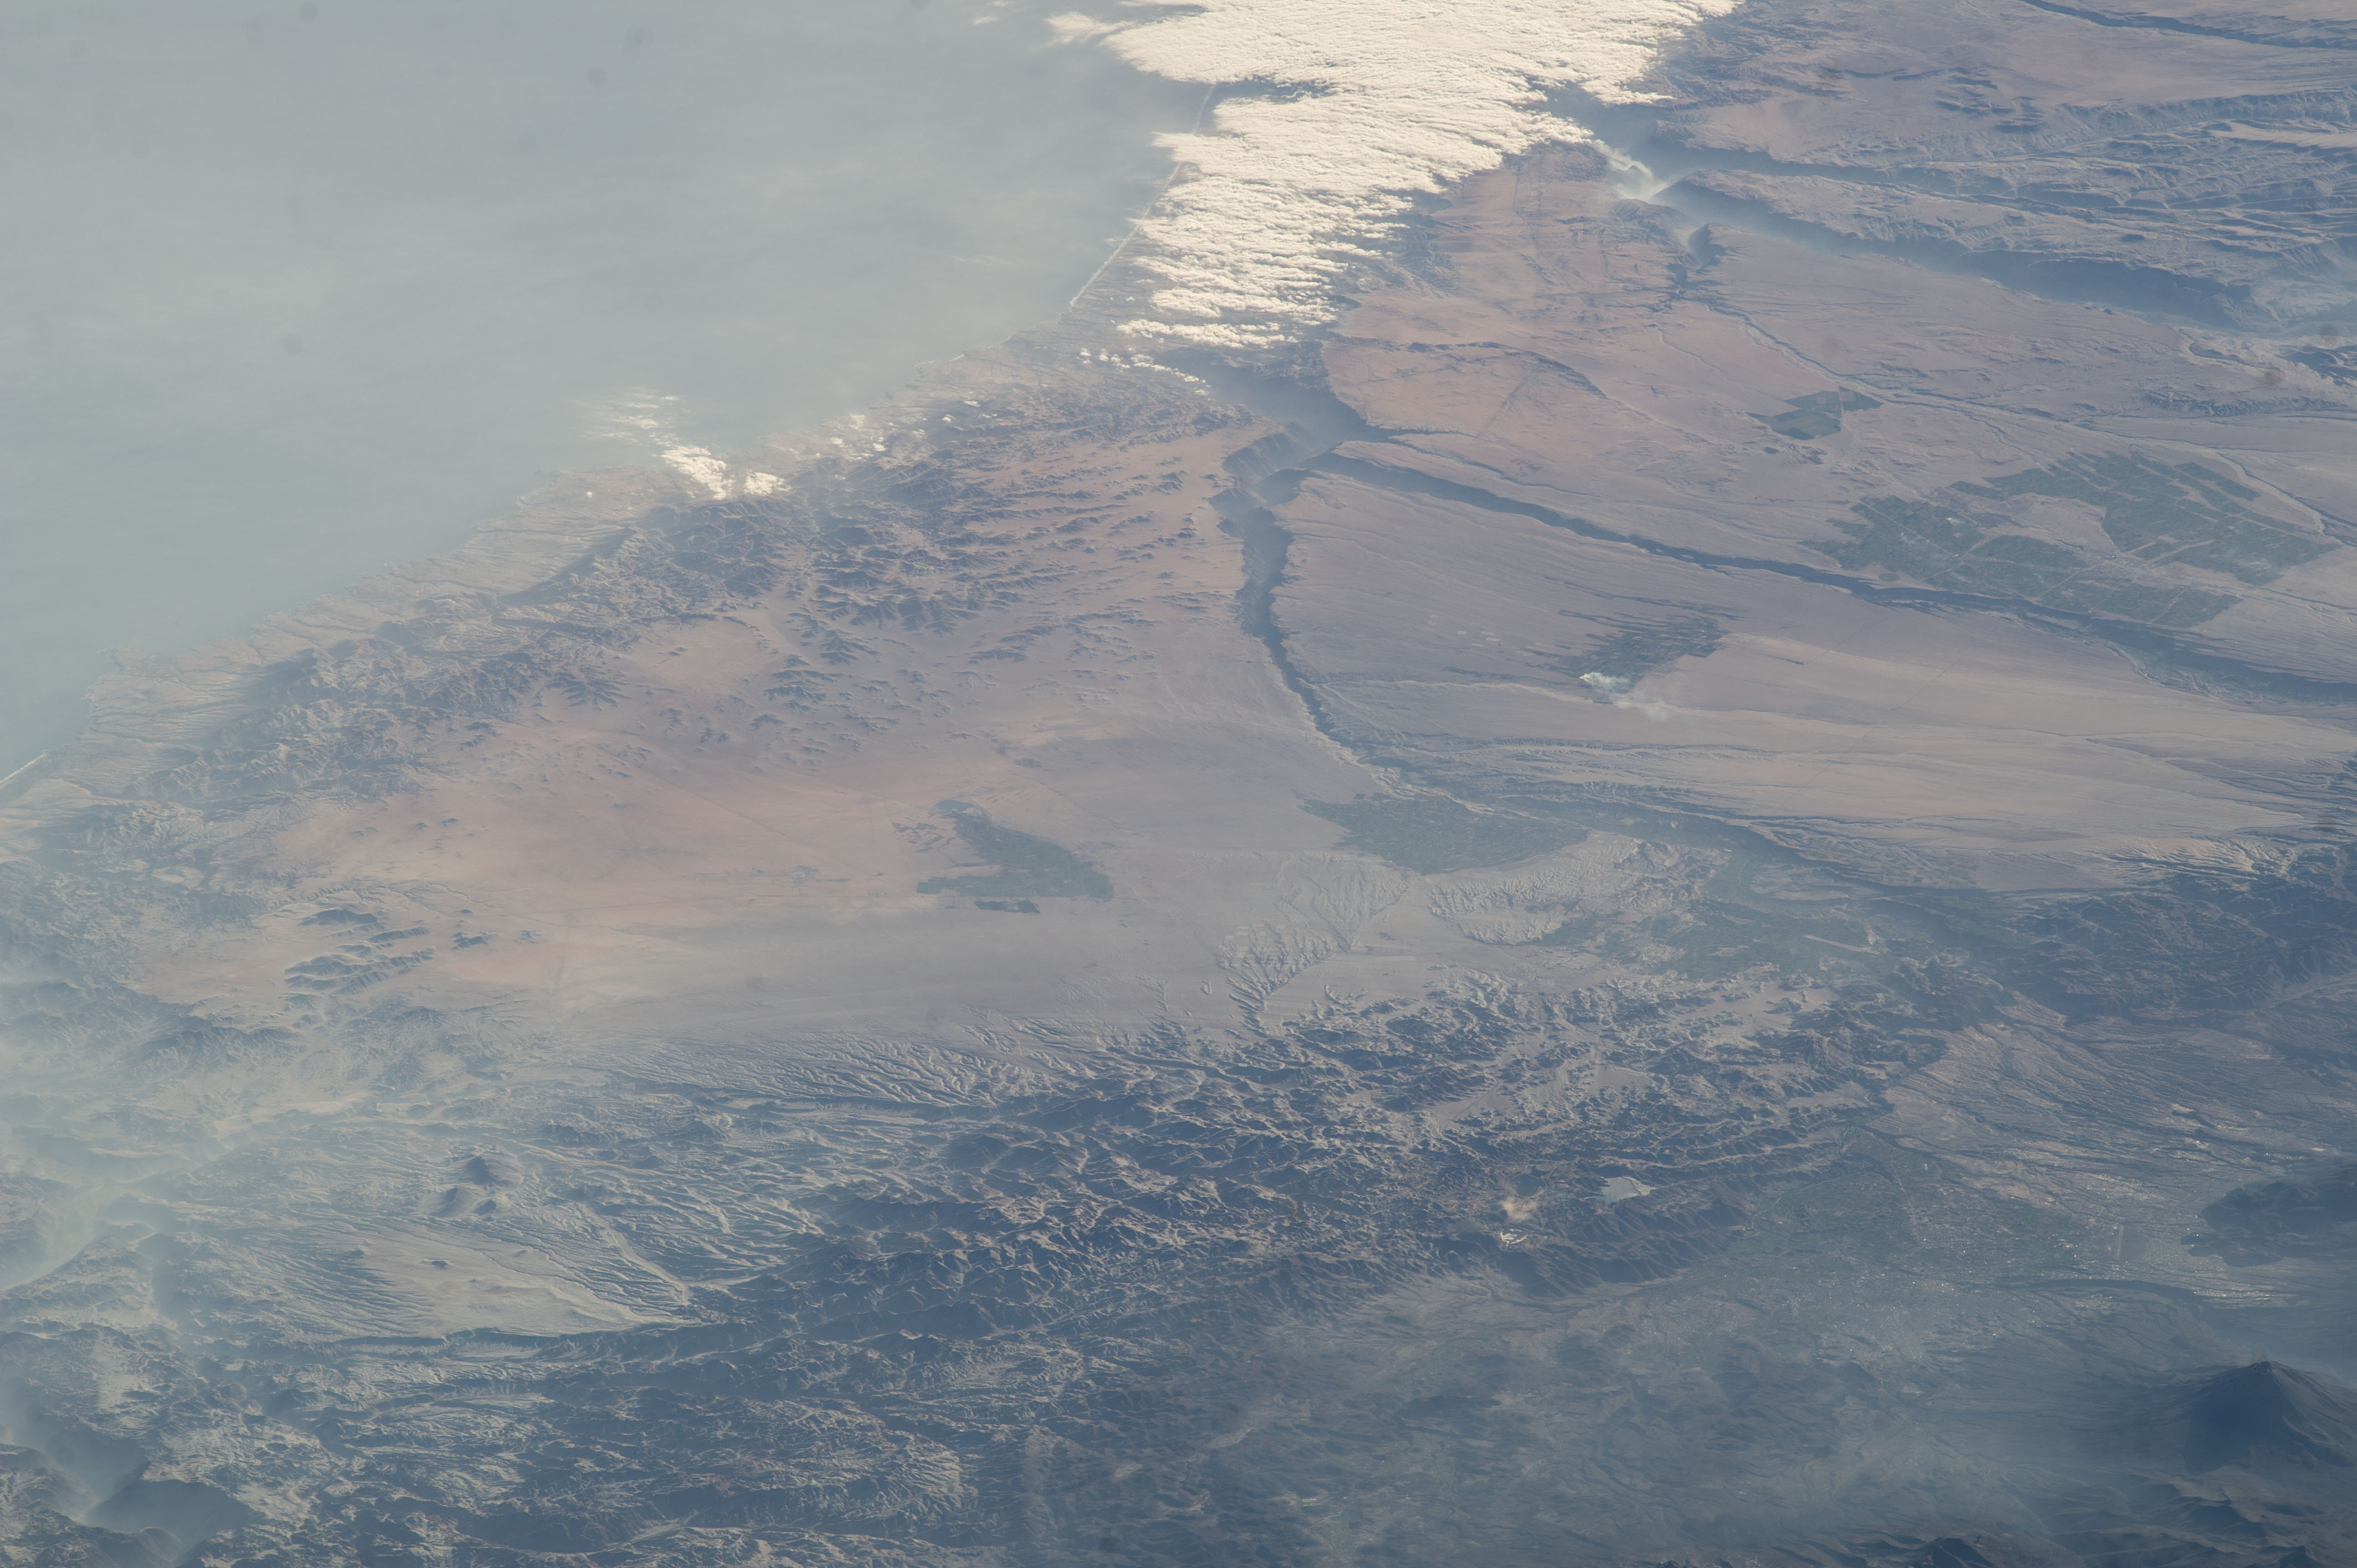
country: PERU
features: DRY LAND, RIVERS, CANYONS, CLOUDS, OCONA RIVER, RIO CAMANA, QUILCA, CAMANA, FARMLAND
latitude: -16.7
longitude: -72.0
